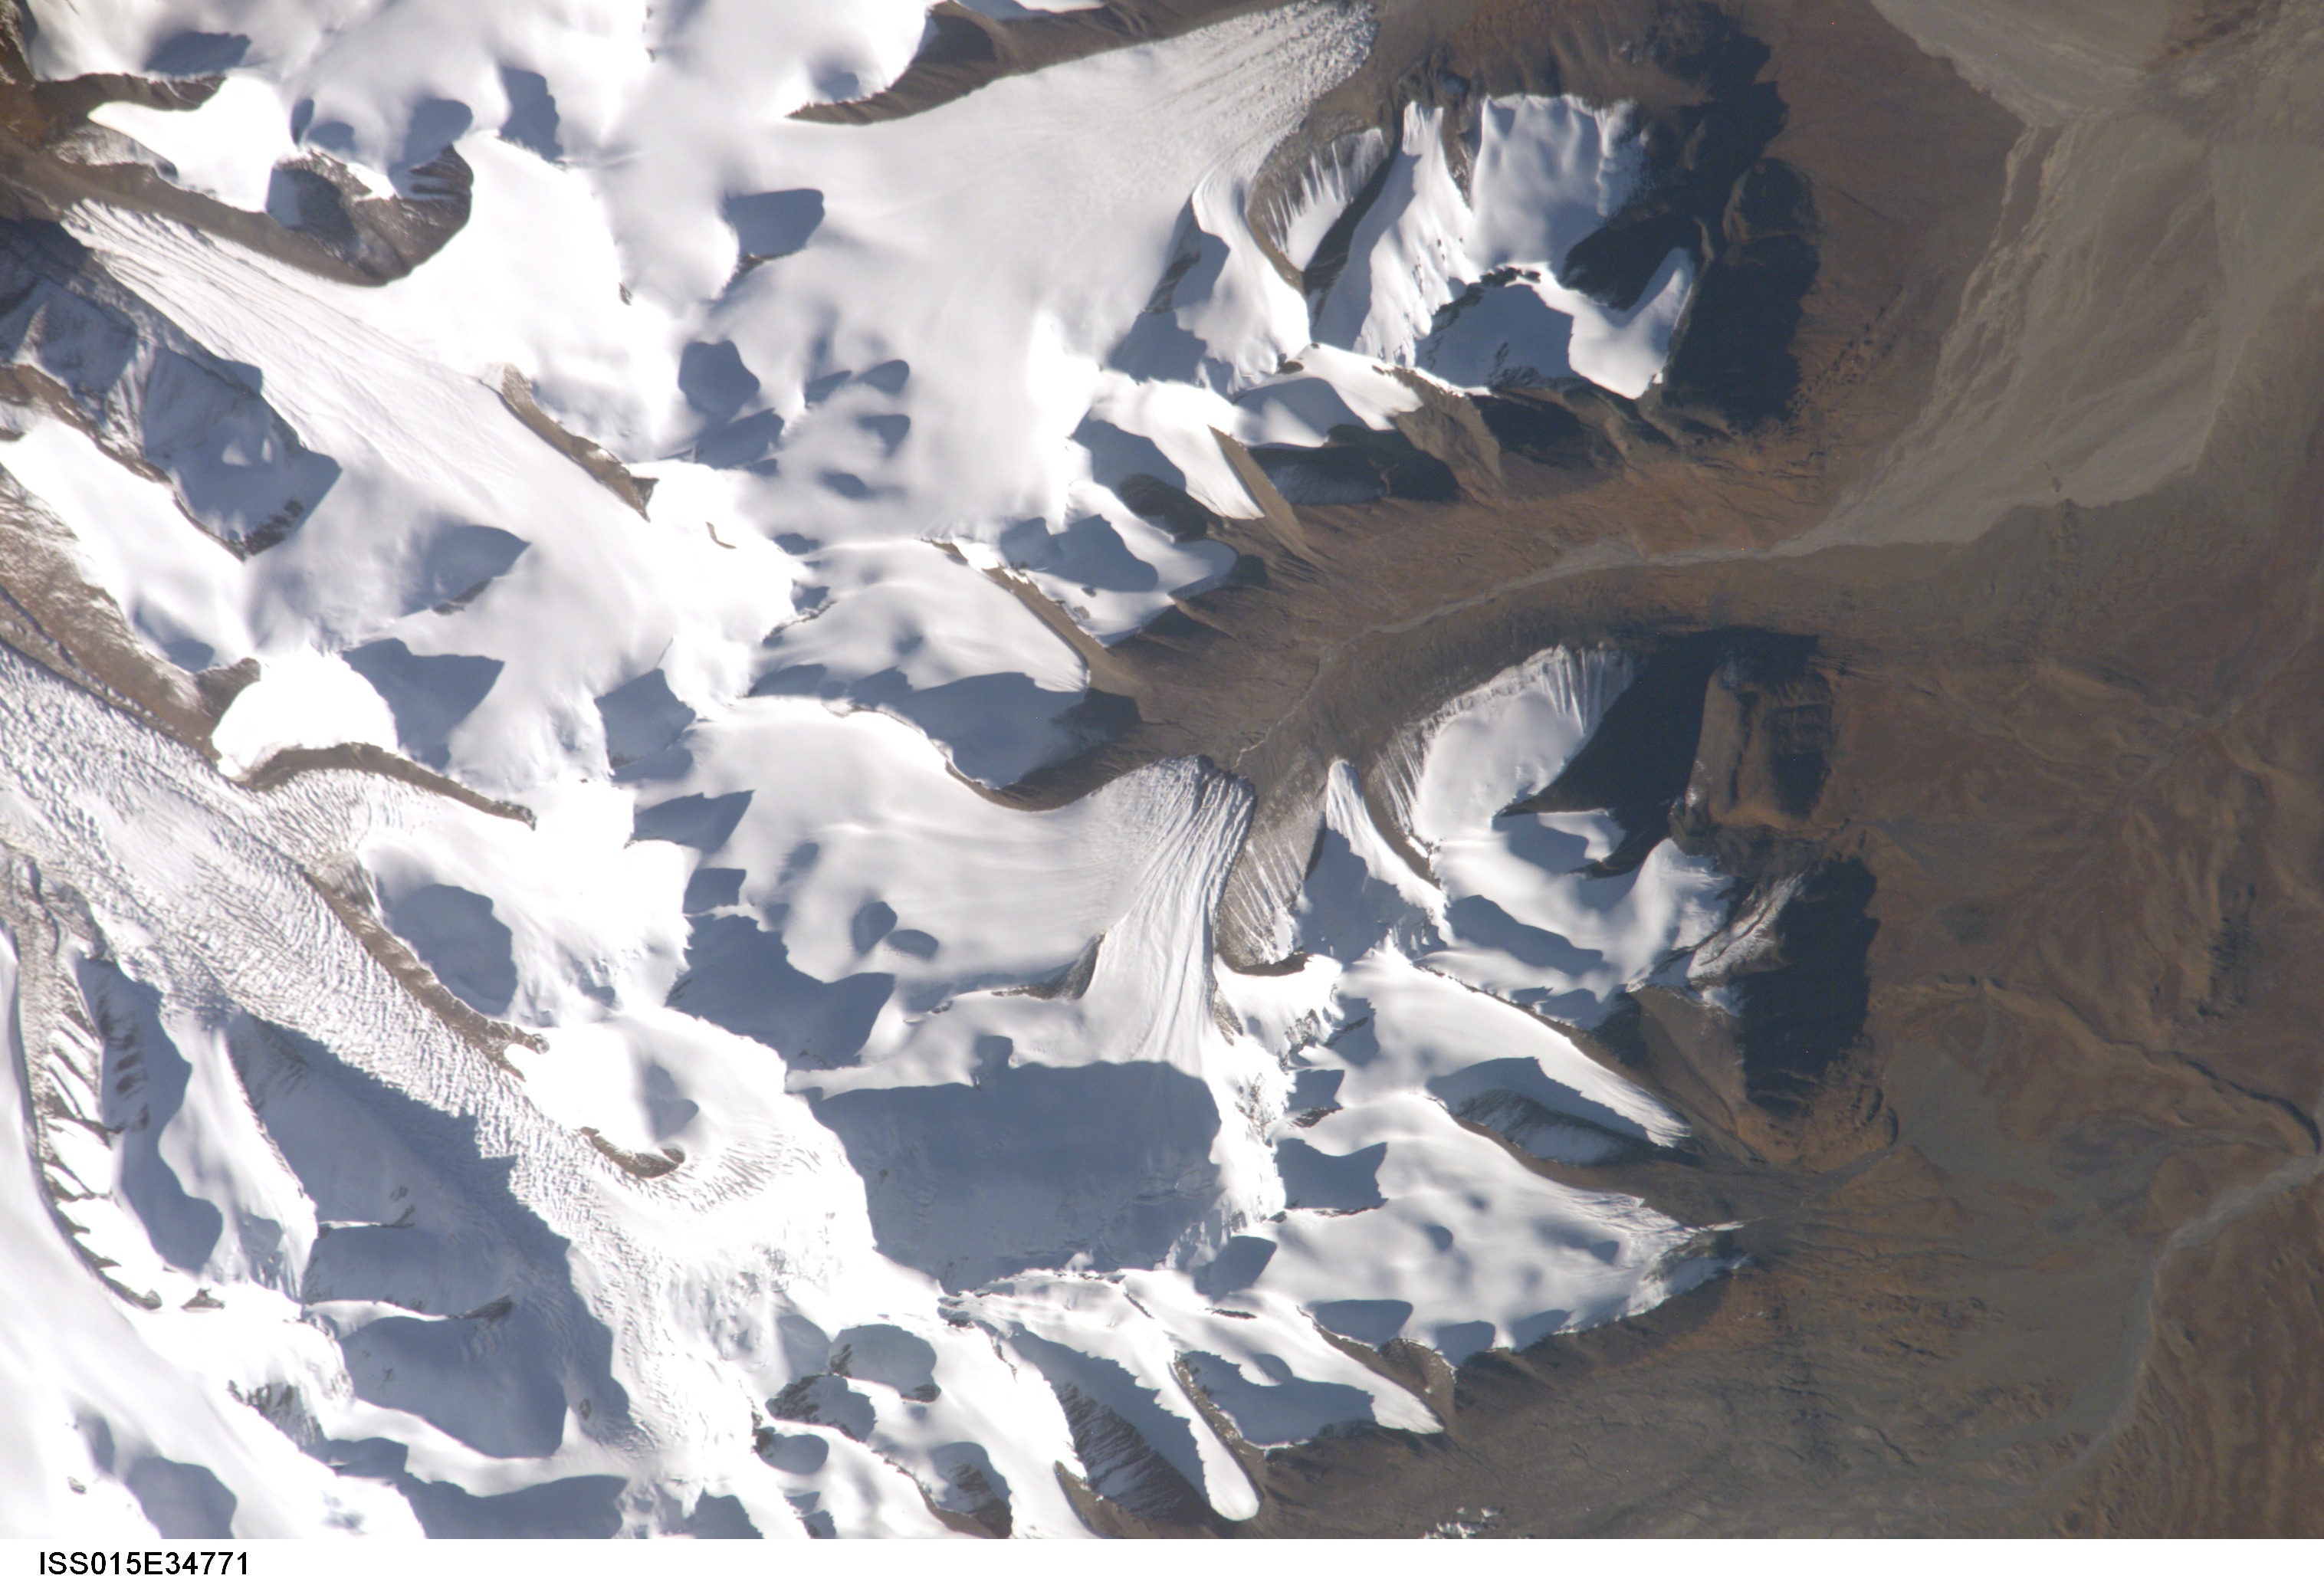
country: CHINA
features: TIBETAN PLAT. MT. GL.
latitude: 33.5
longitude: 91.1
